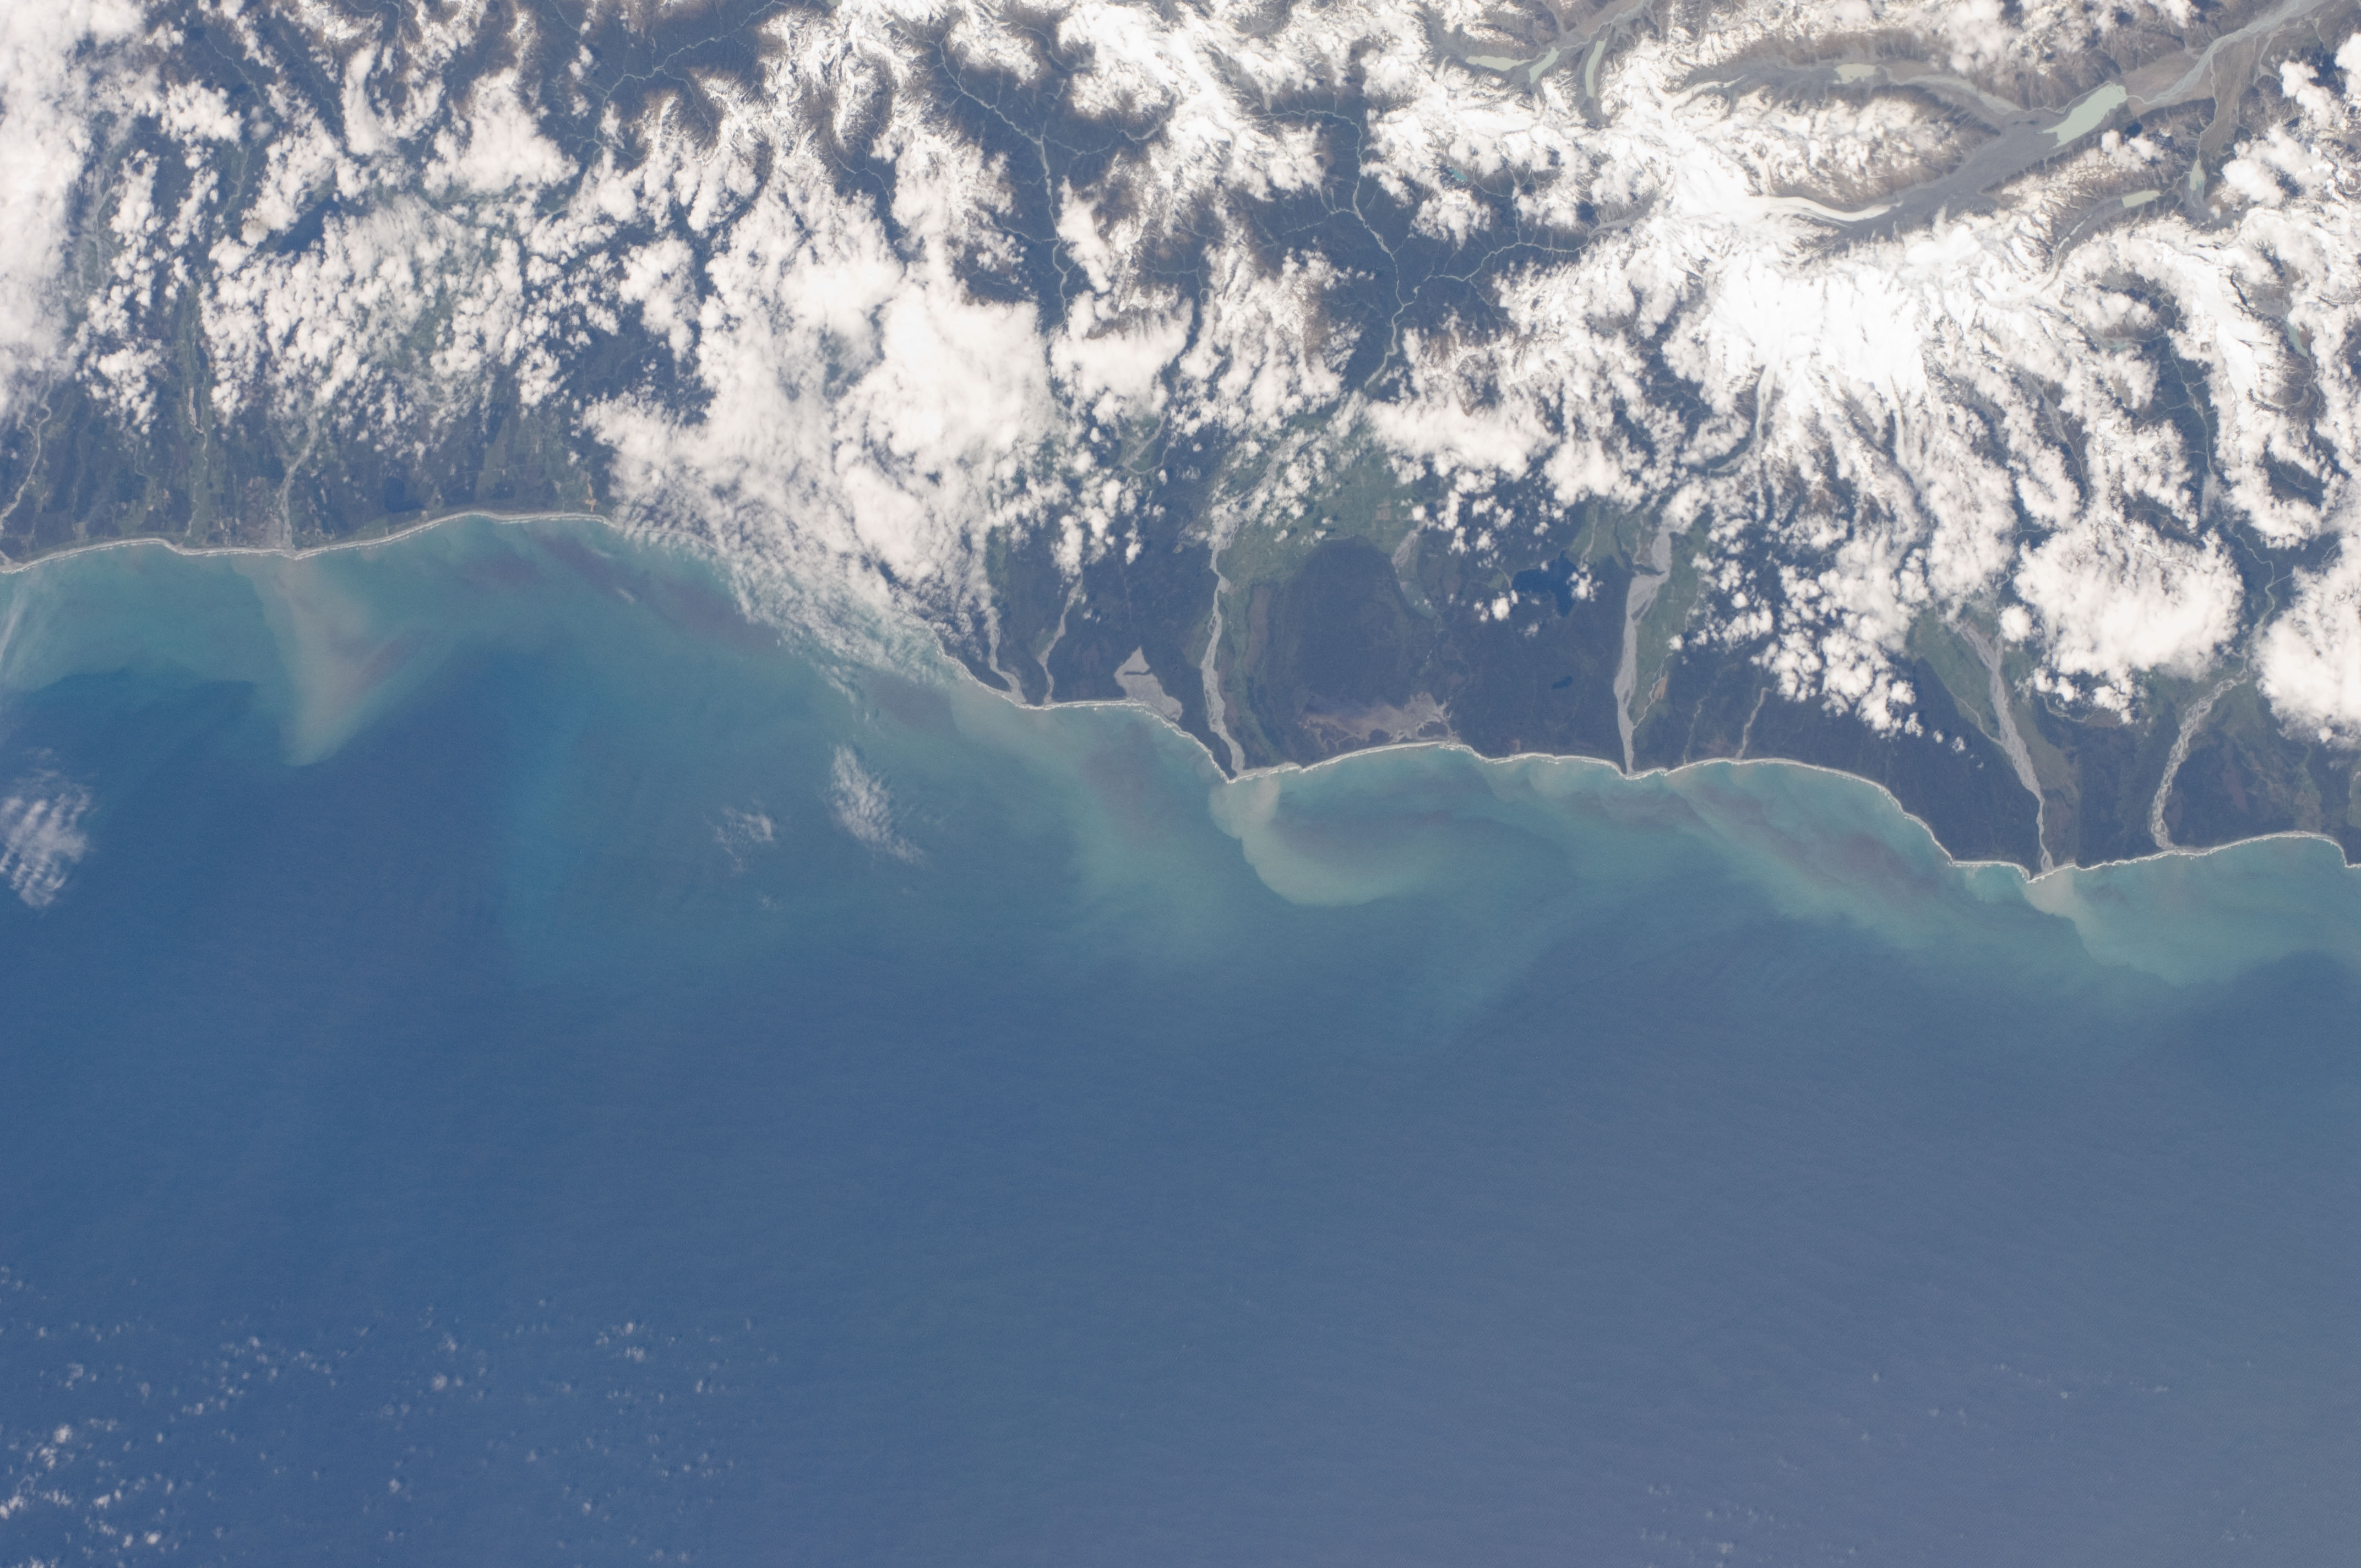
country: NEW ZEALAND-SI
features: HOKITIKA AREA COAST, MT. COOK, GLACIAL LAKES
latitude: -43.0
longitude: 170.5
